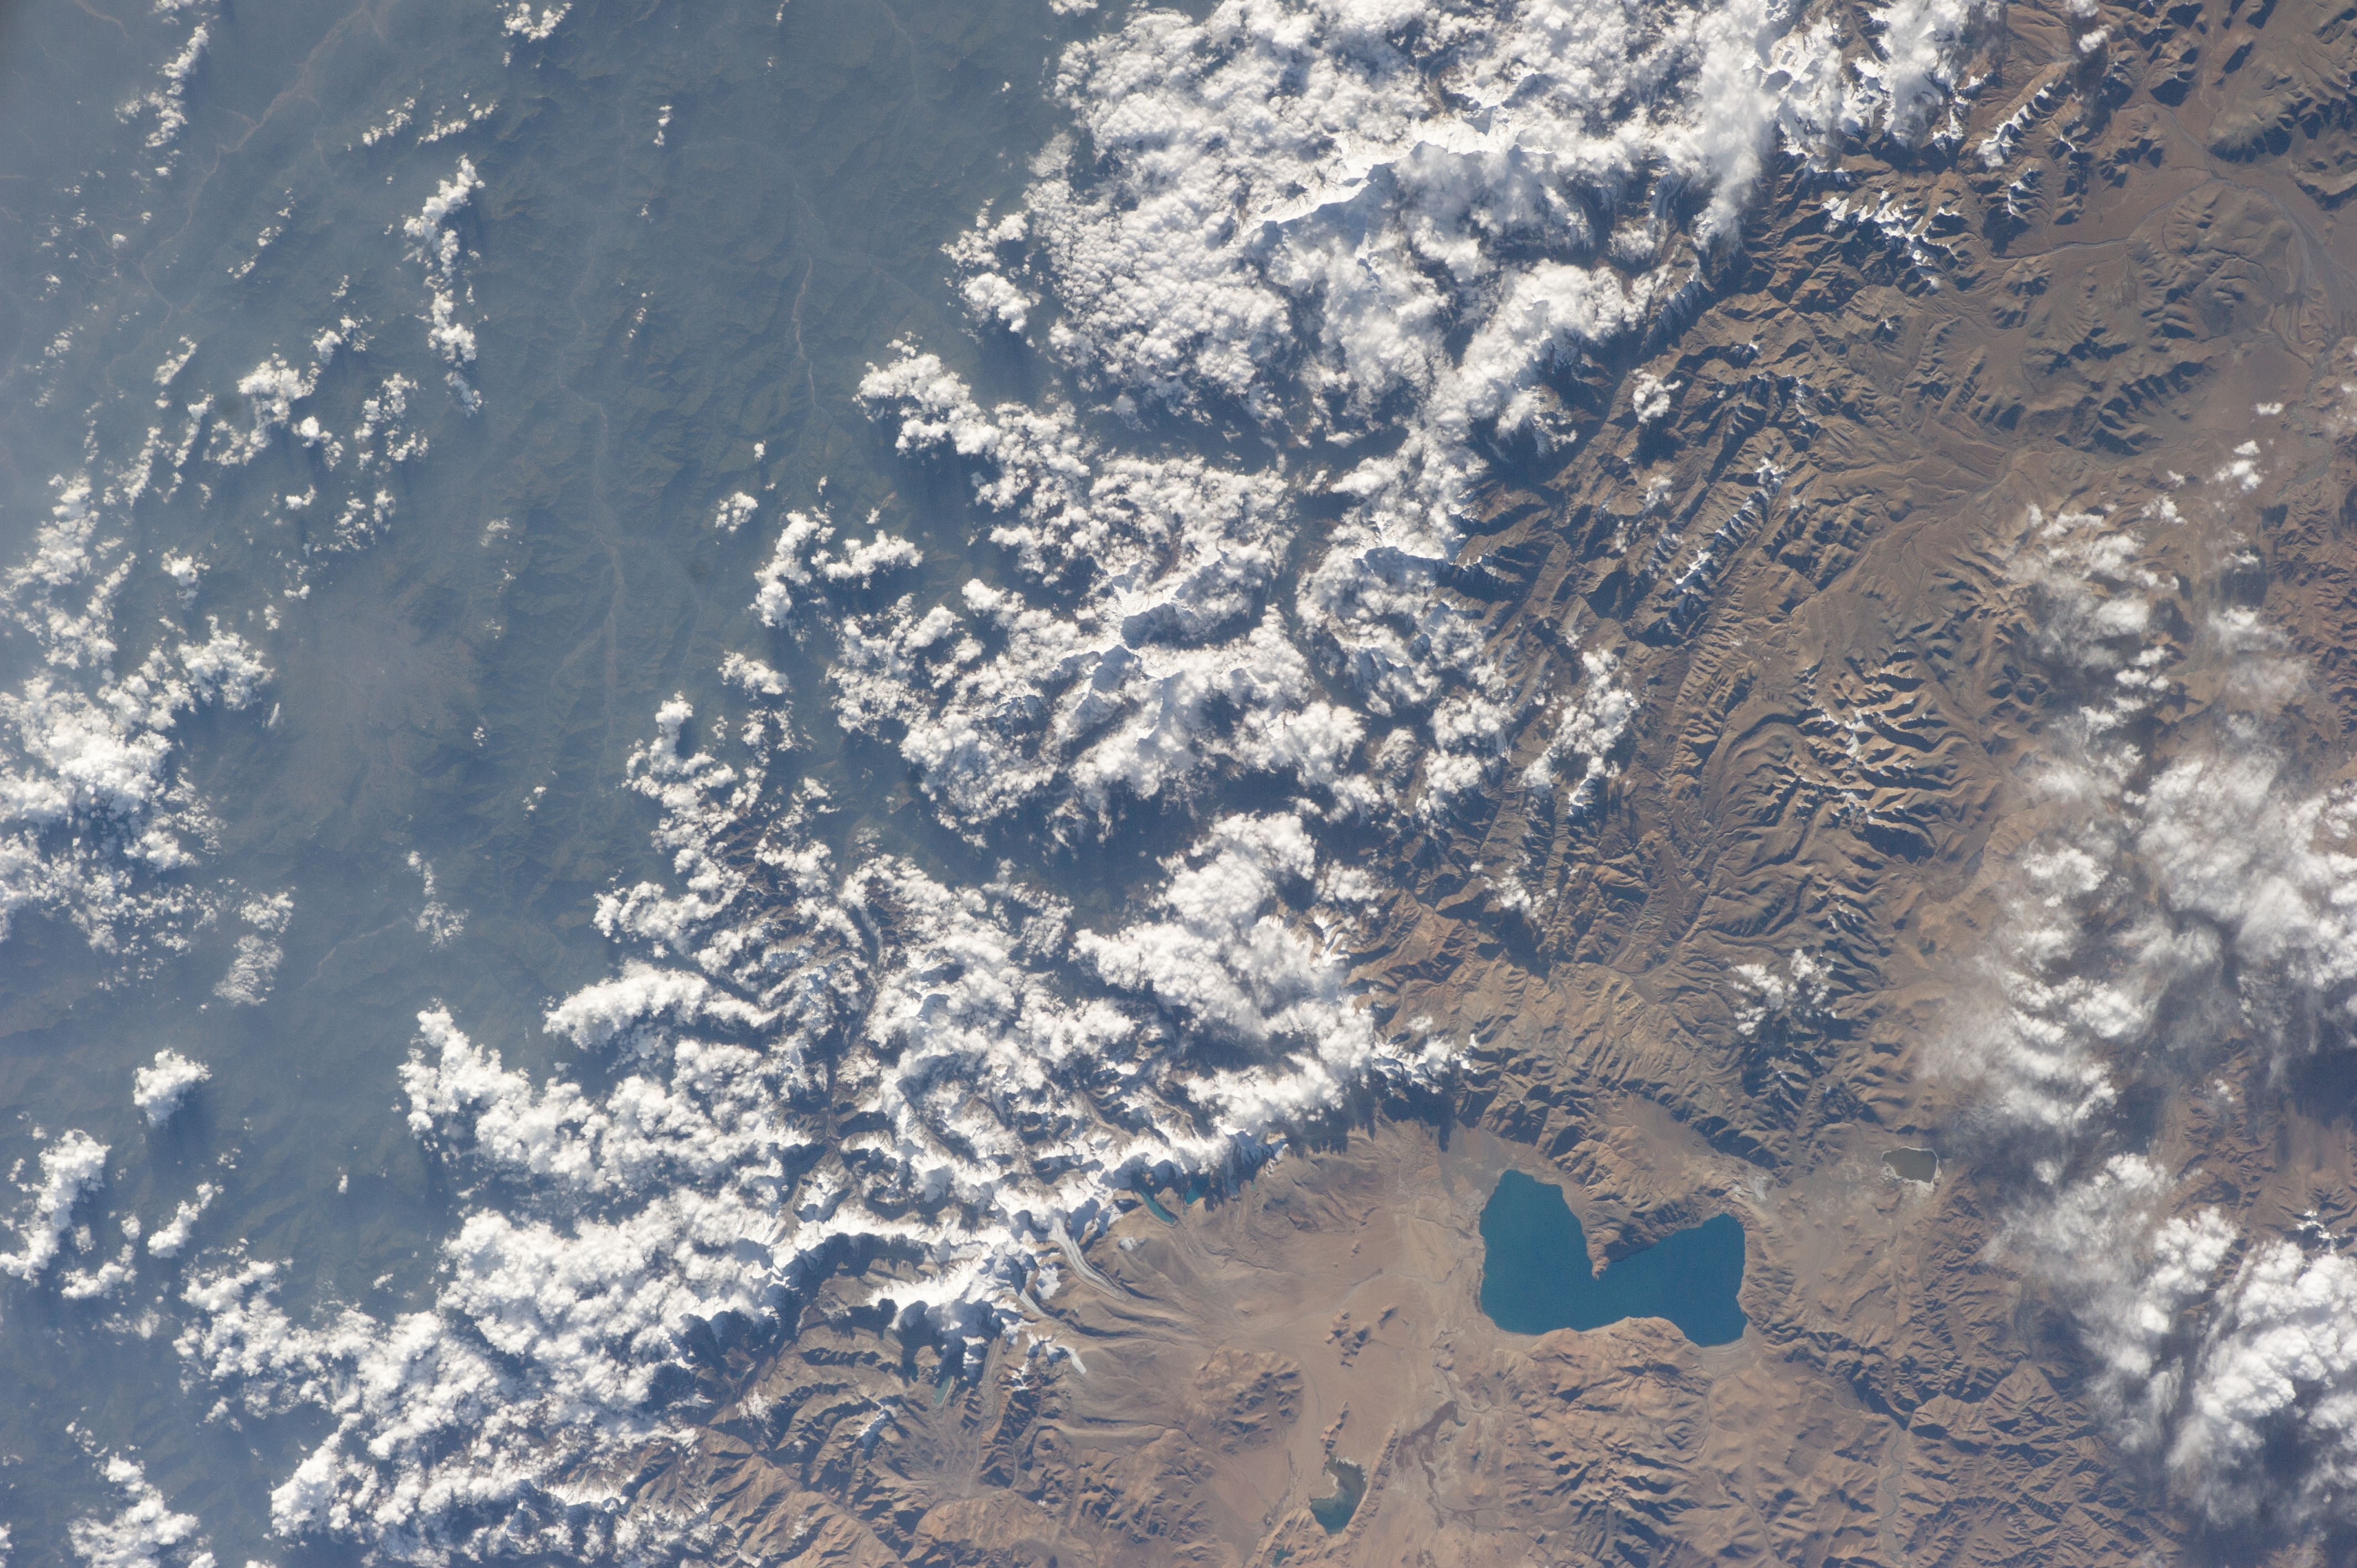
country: CHINA
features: LAKE PAIKU
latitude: 28.5
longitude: 85.0
